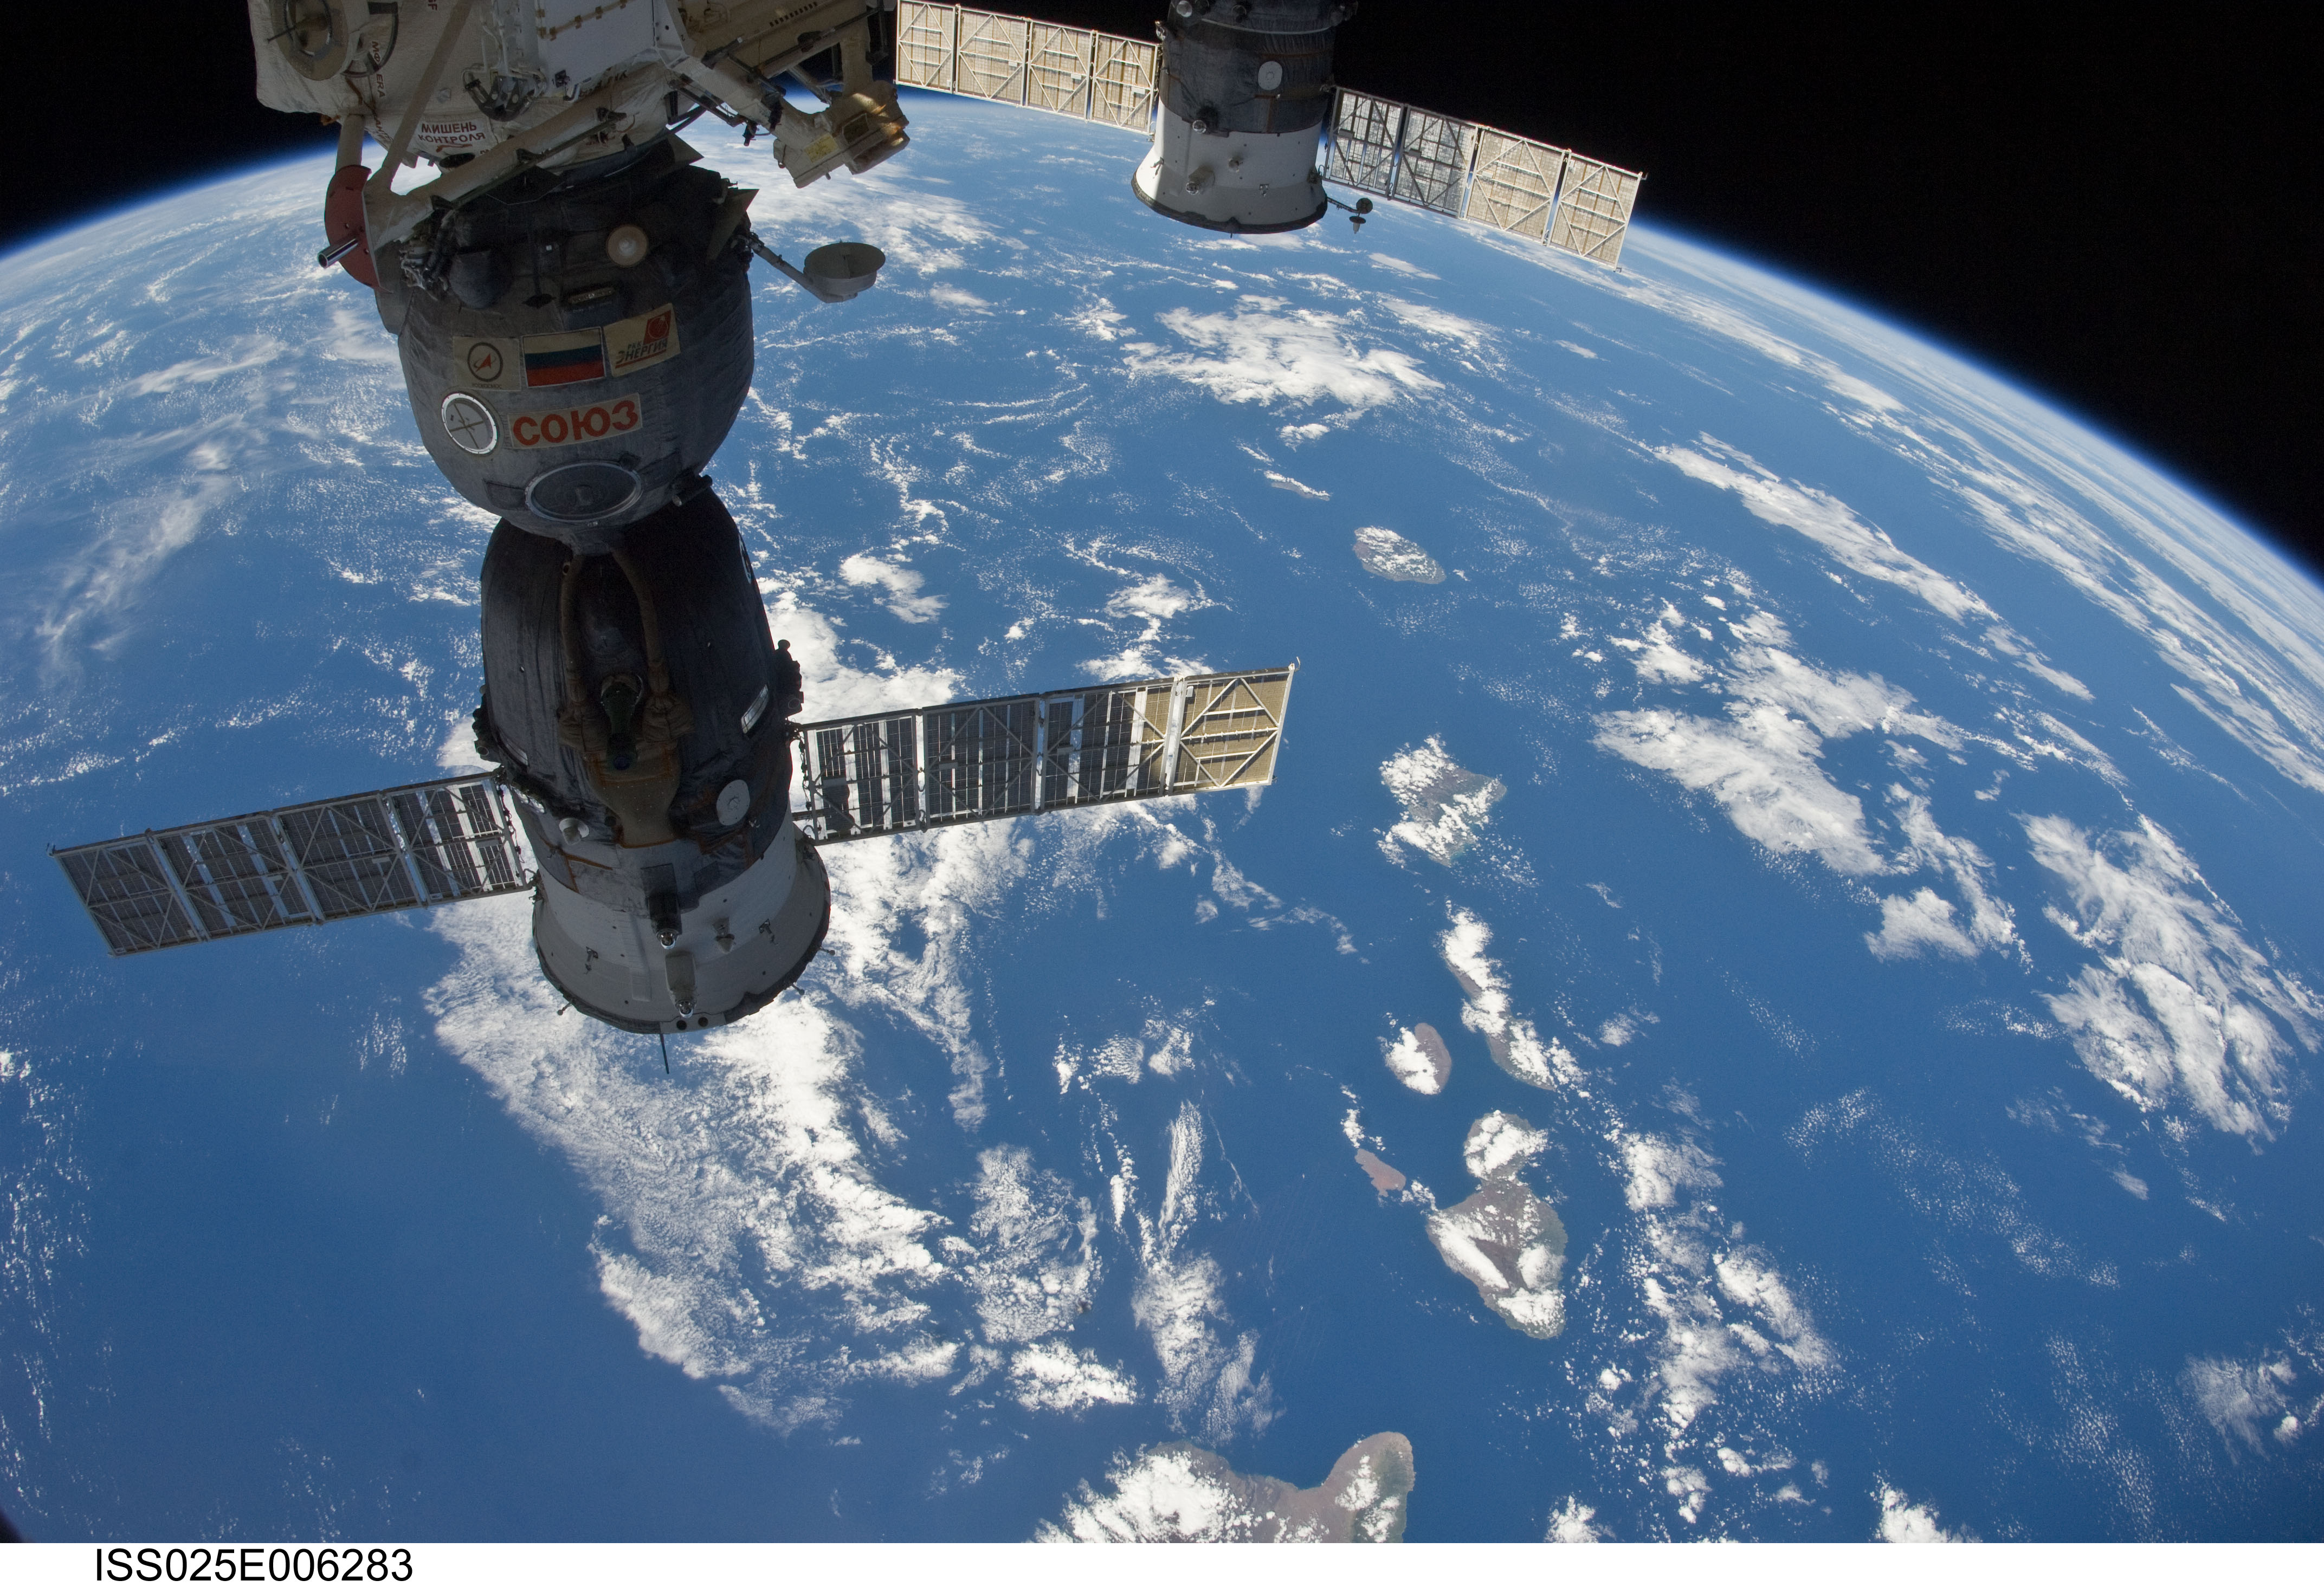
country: USA-HAWAII
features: PAN-ISS, HAWAIIAN ISLANDS
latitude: 20.5
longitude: -158.0
